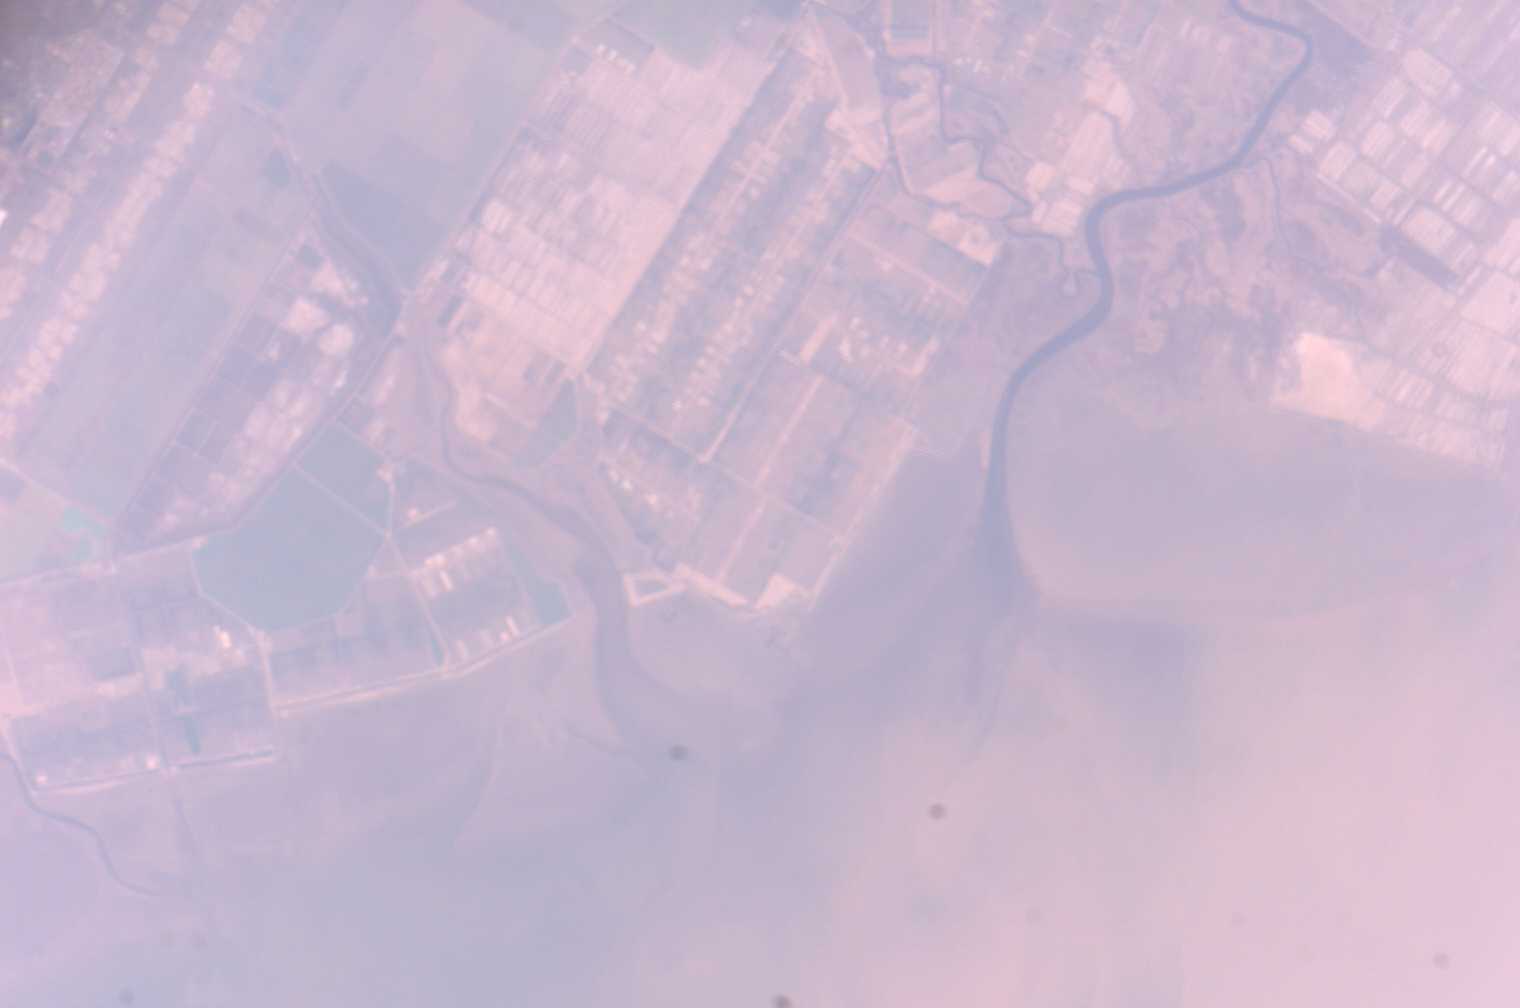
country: CHINA
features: AGR., CANALS, CHAN, LAIZHOU B.
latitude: 37.3
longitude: 119.0
